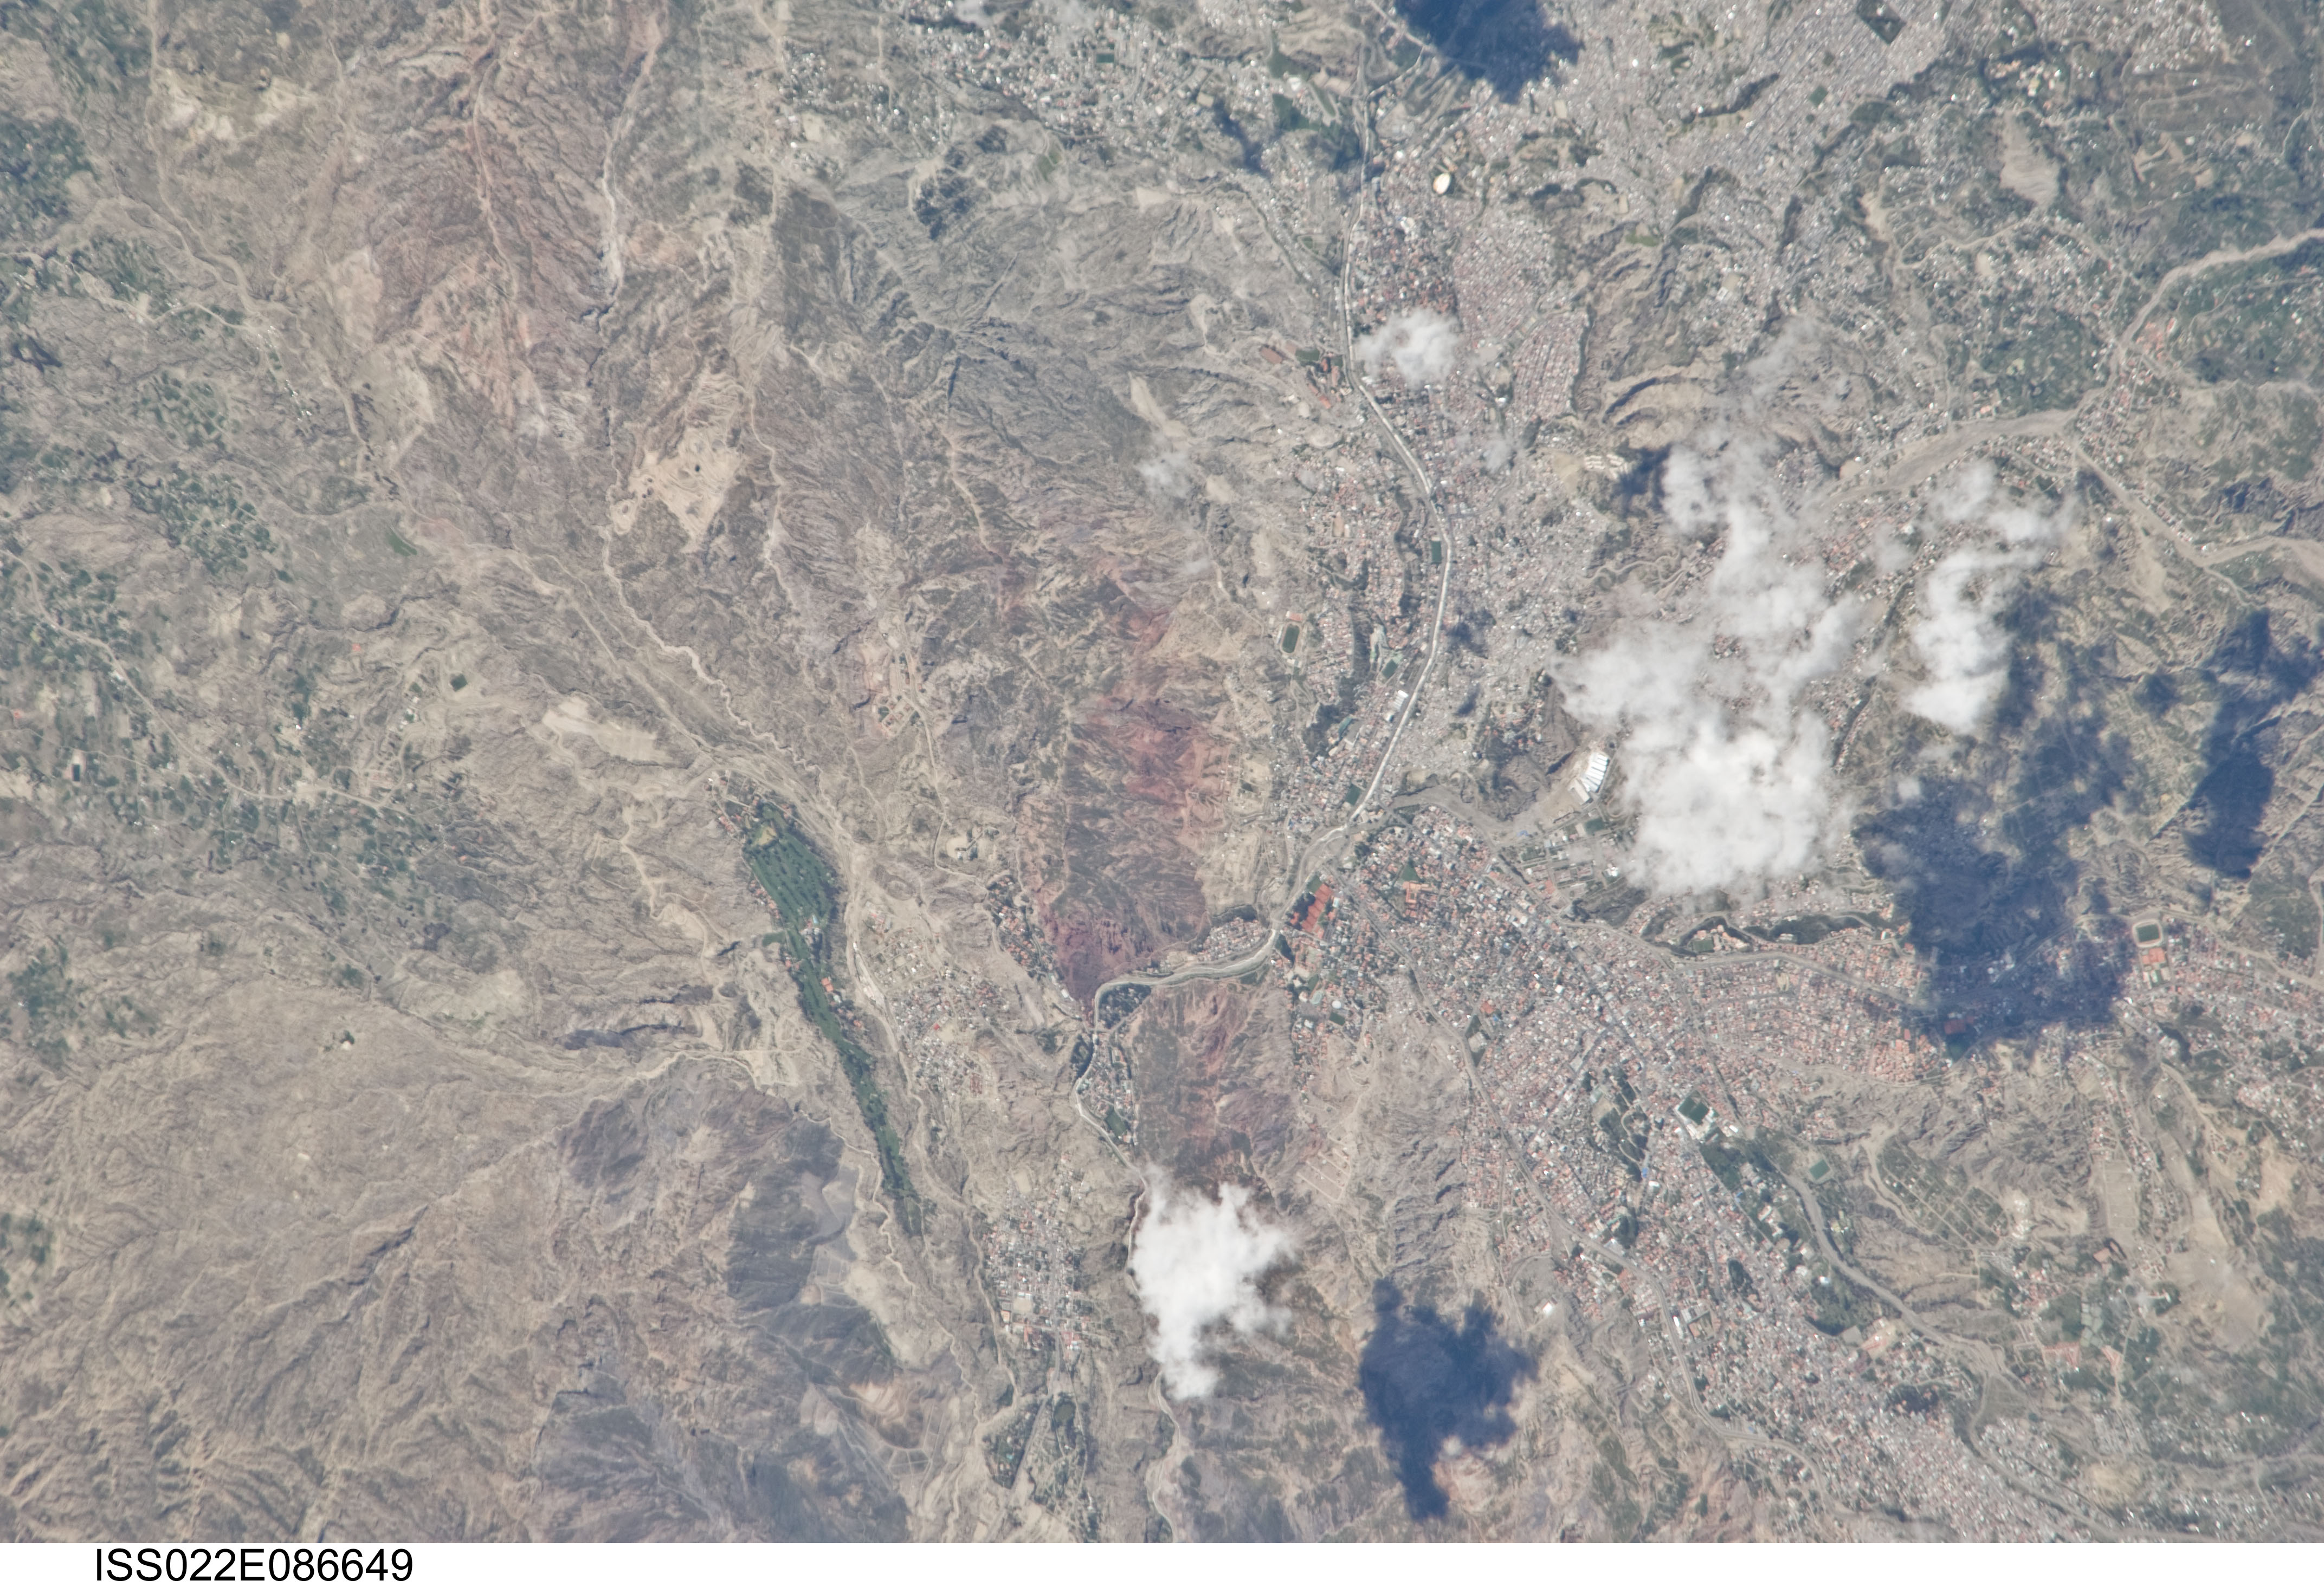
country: BOLIVIA
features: LA PAZ, URBAN LAND COVER, MTS., AGR.
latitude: -16.6
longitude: -68.1
